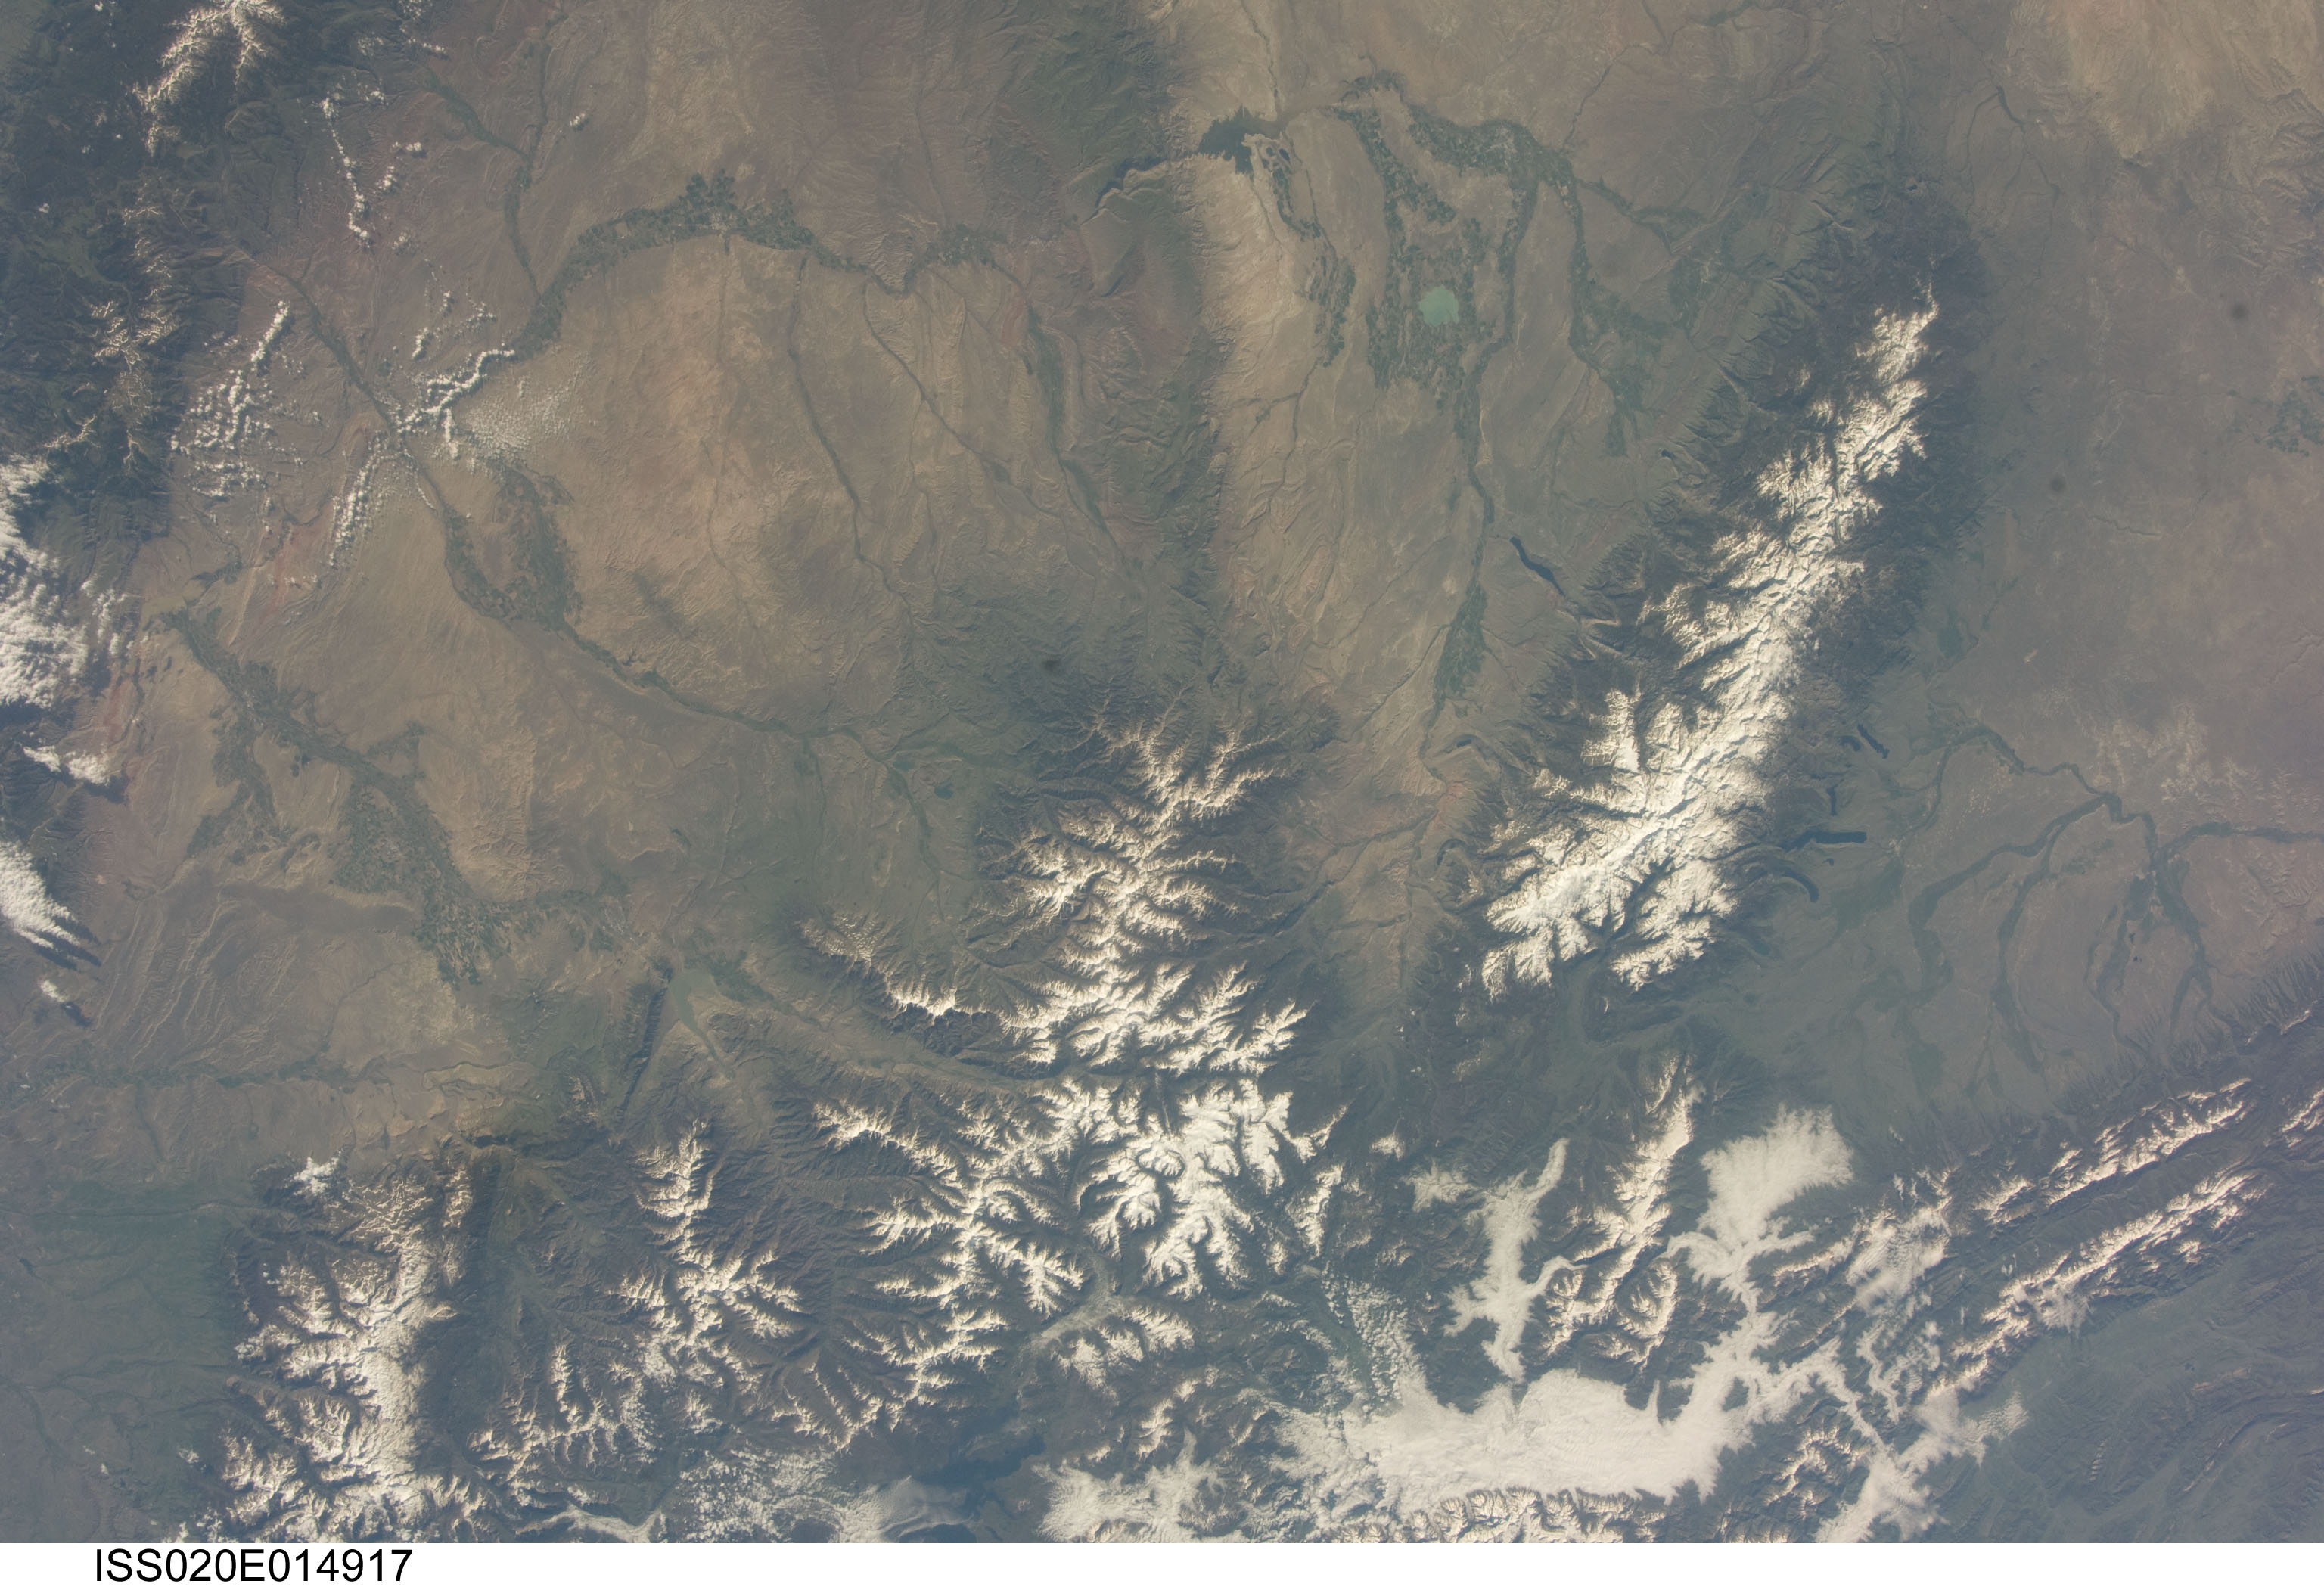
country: USA-WYOMING
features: GROS VENTRE WILDERNESS,GRAND TETON NATIONAL PARK,WIND RIVER,BOYSEN RESERVOIR,WIND RIVER RANGE,OCEAN LAKE,BUFFALO BILL RESERVOIR,CODY WY,FREMONT LAKE,RIVERTON WY,WILLOW LAKE,BULL LAKE,THERMOPOLIS WY
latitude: 43.5
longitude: -109.5
